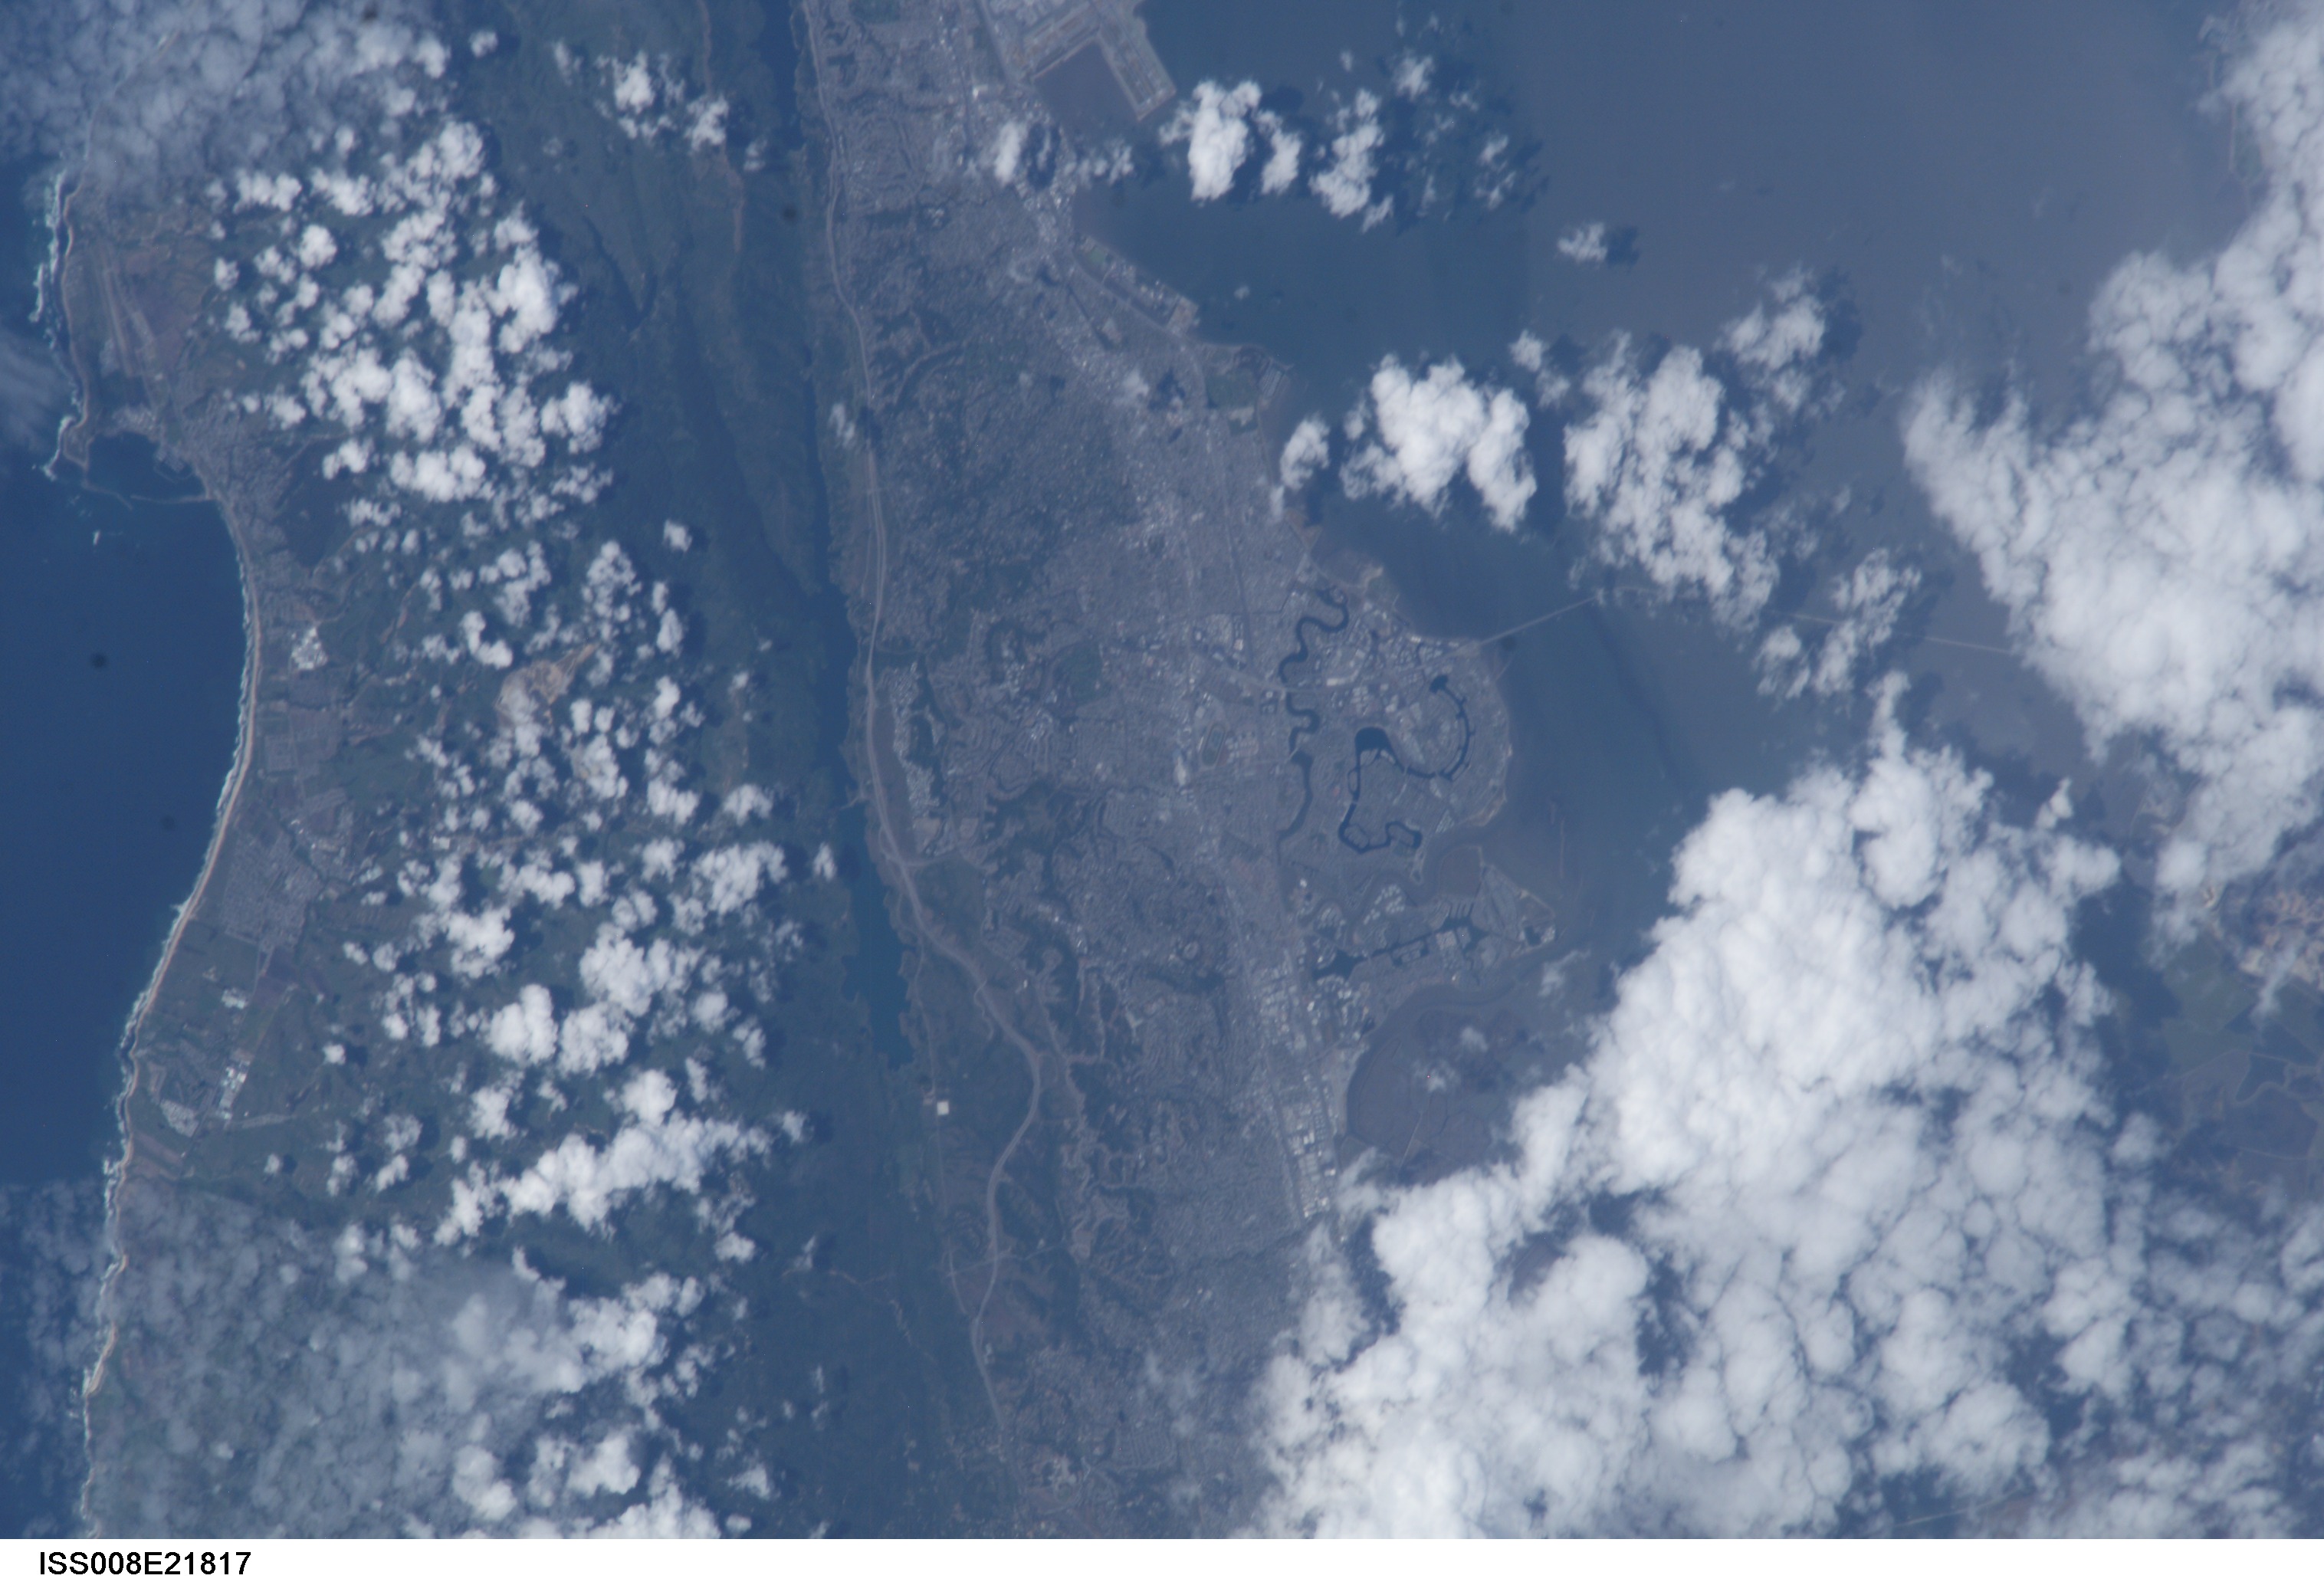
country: USA-CALIFORNIA
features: HALF MOON BAY, REDWOOD CITY
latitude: 37.5
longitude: -122.5
